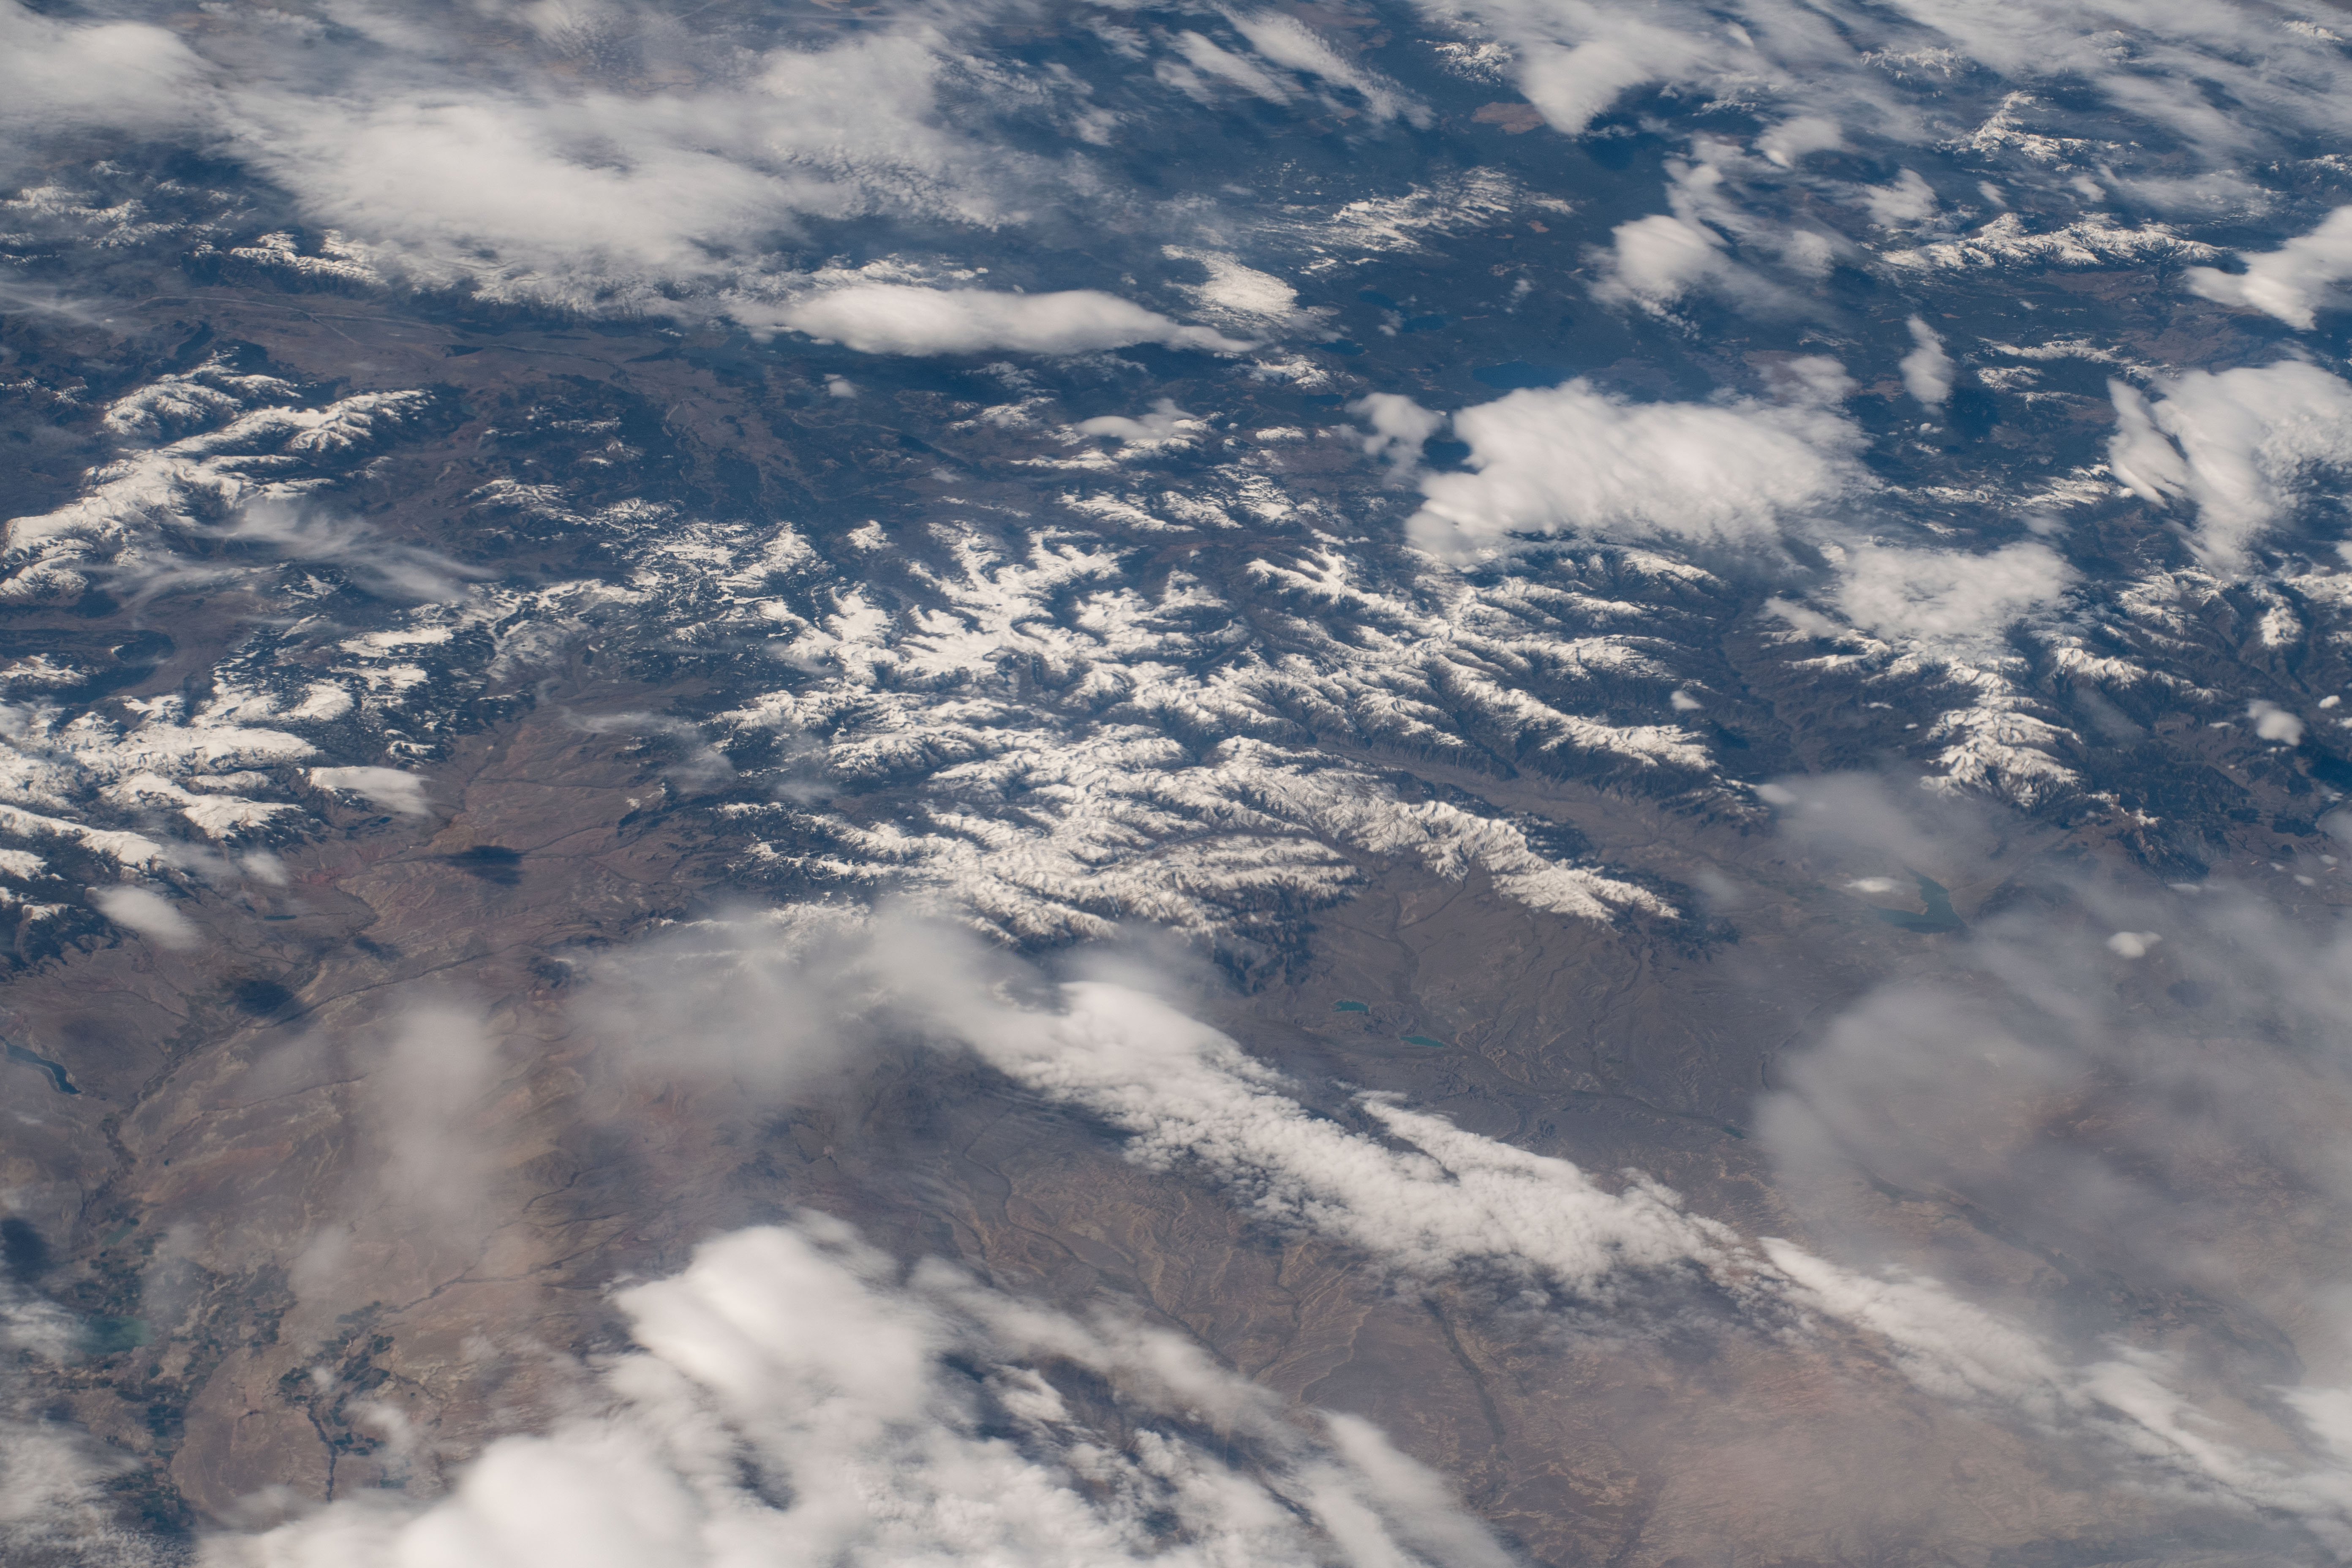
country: USA-WYOMING
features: SHOSHONE NATIONAL FOREST
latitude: 44.0
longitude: -109.5
